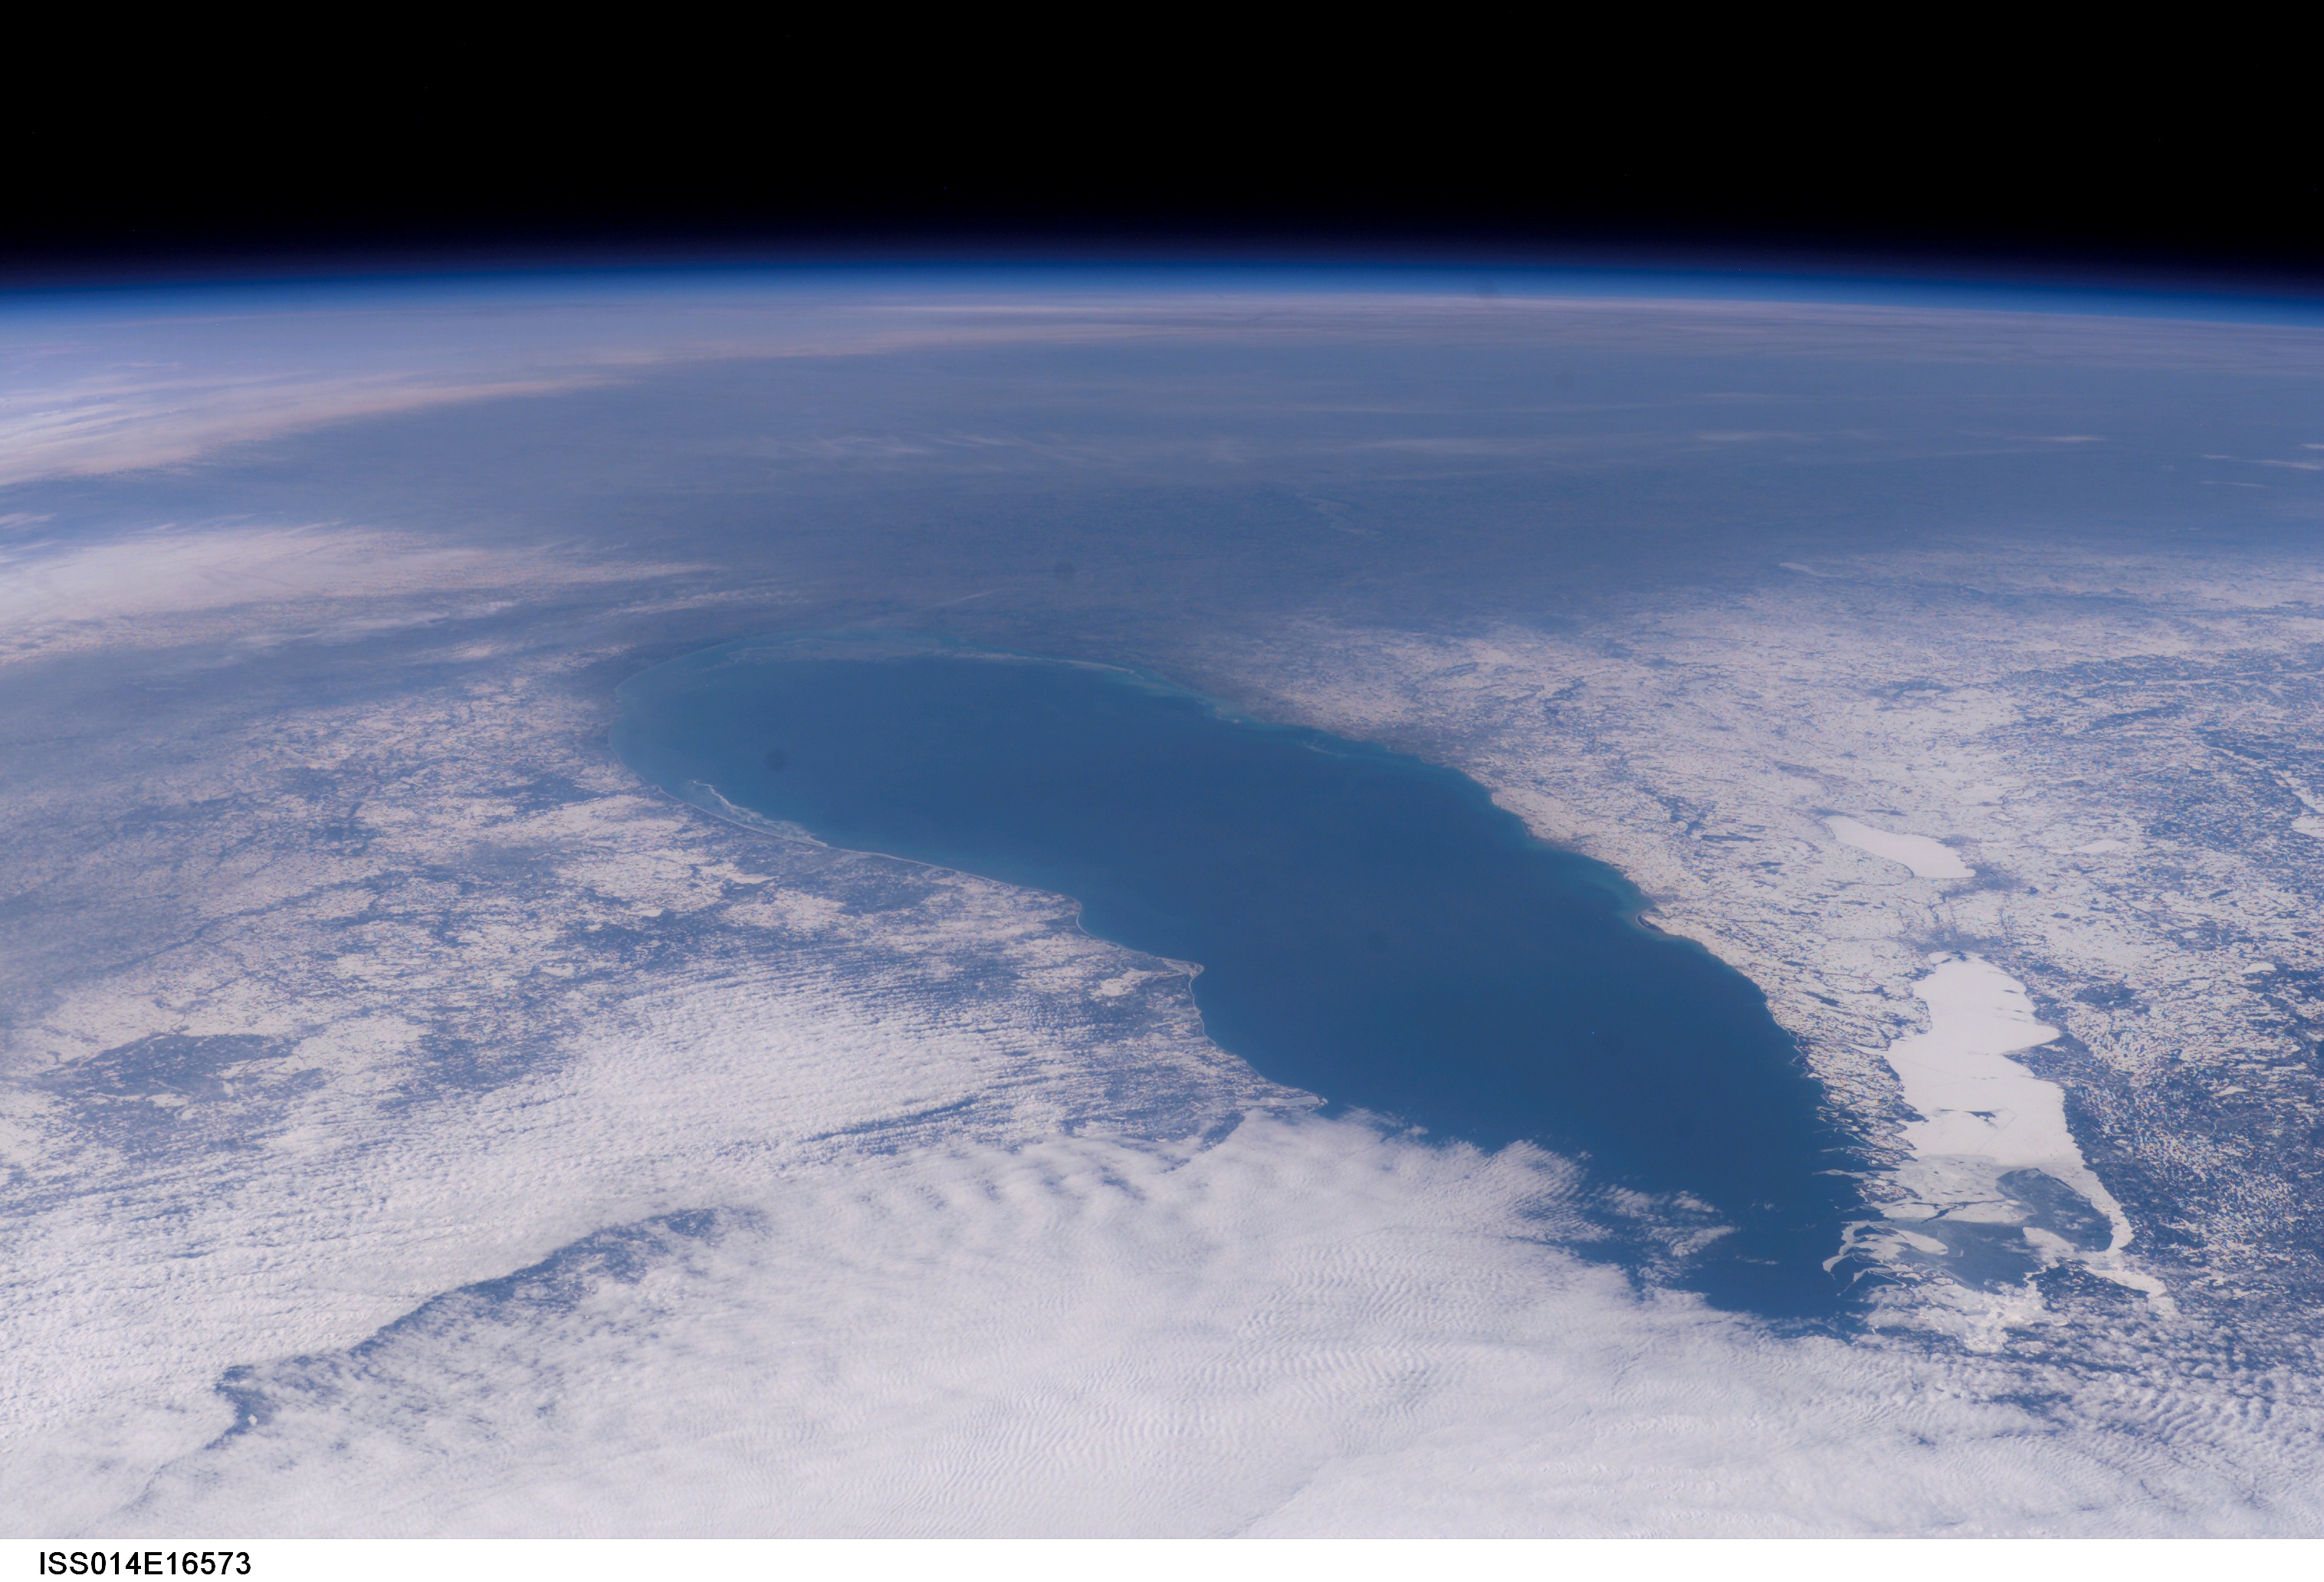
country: USA-MICHIGAN
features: PAN-L. MICHIGAN, GREEN B., ICE
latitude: 43.5
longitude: -86.5
